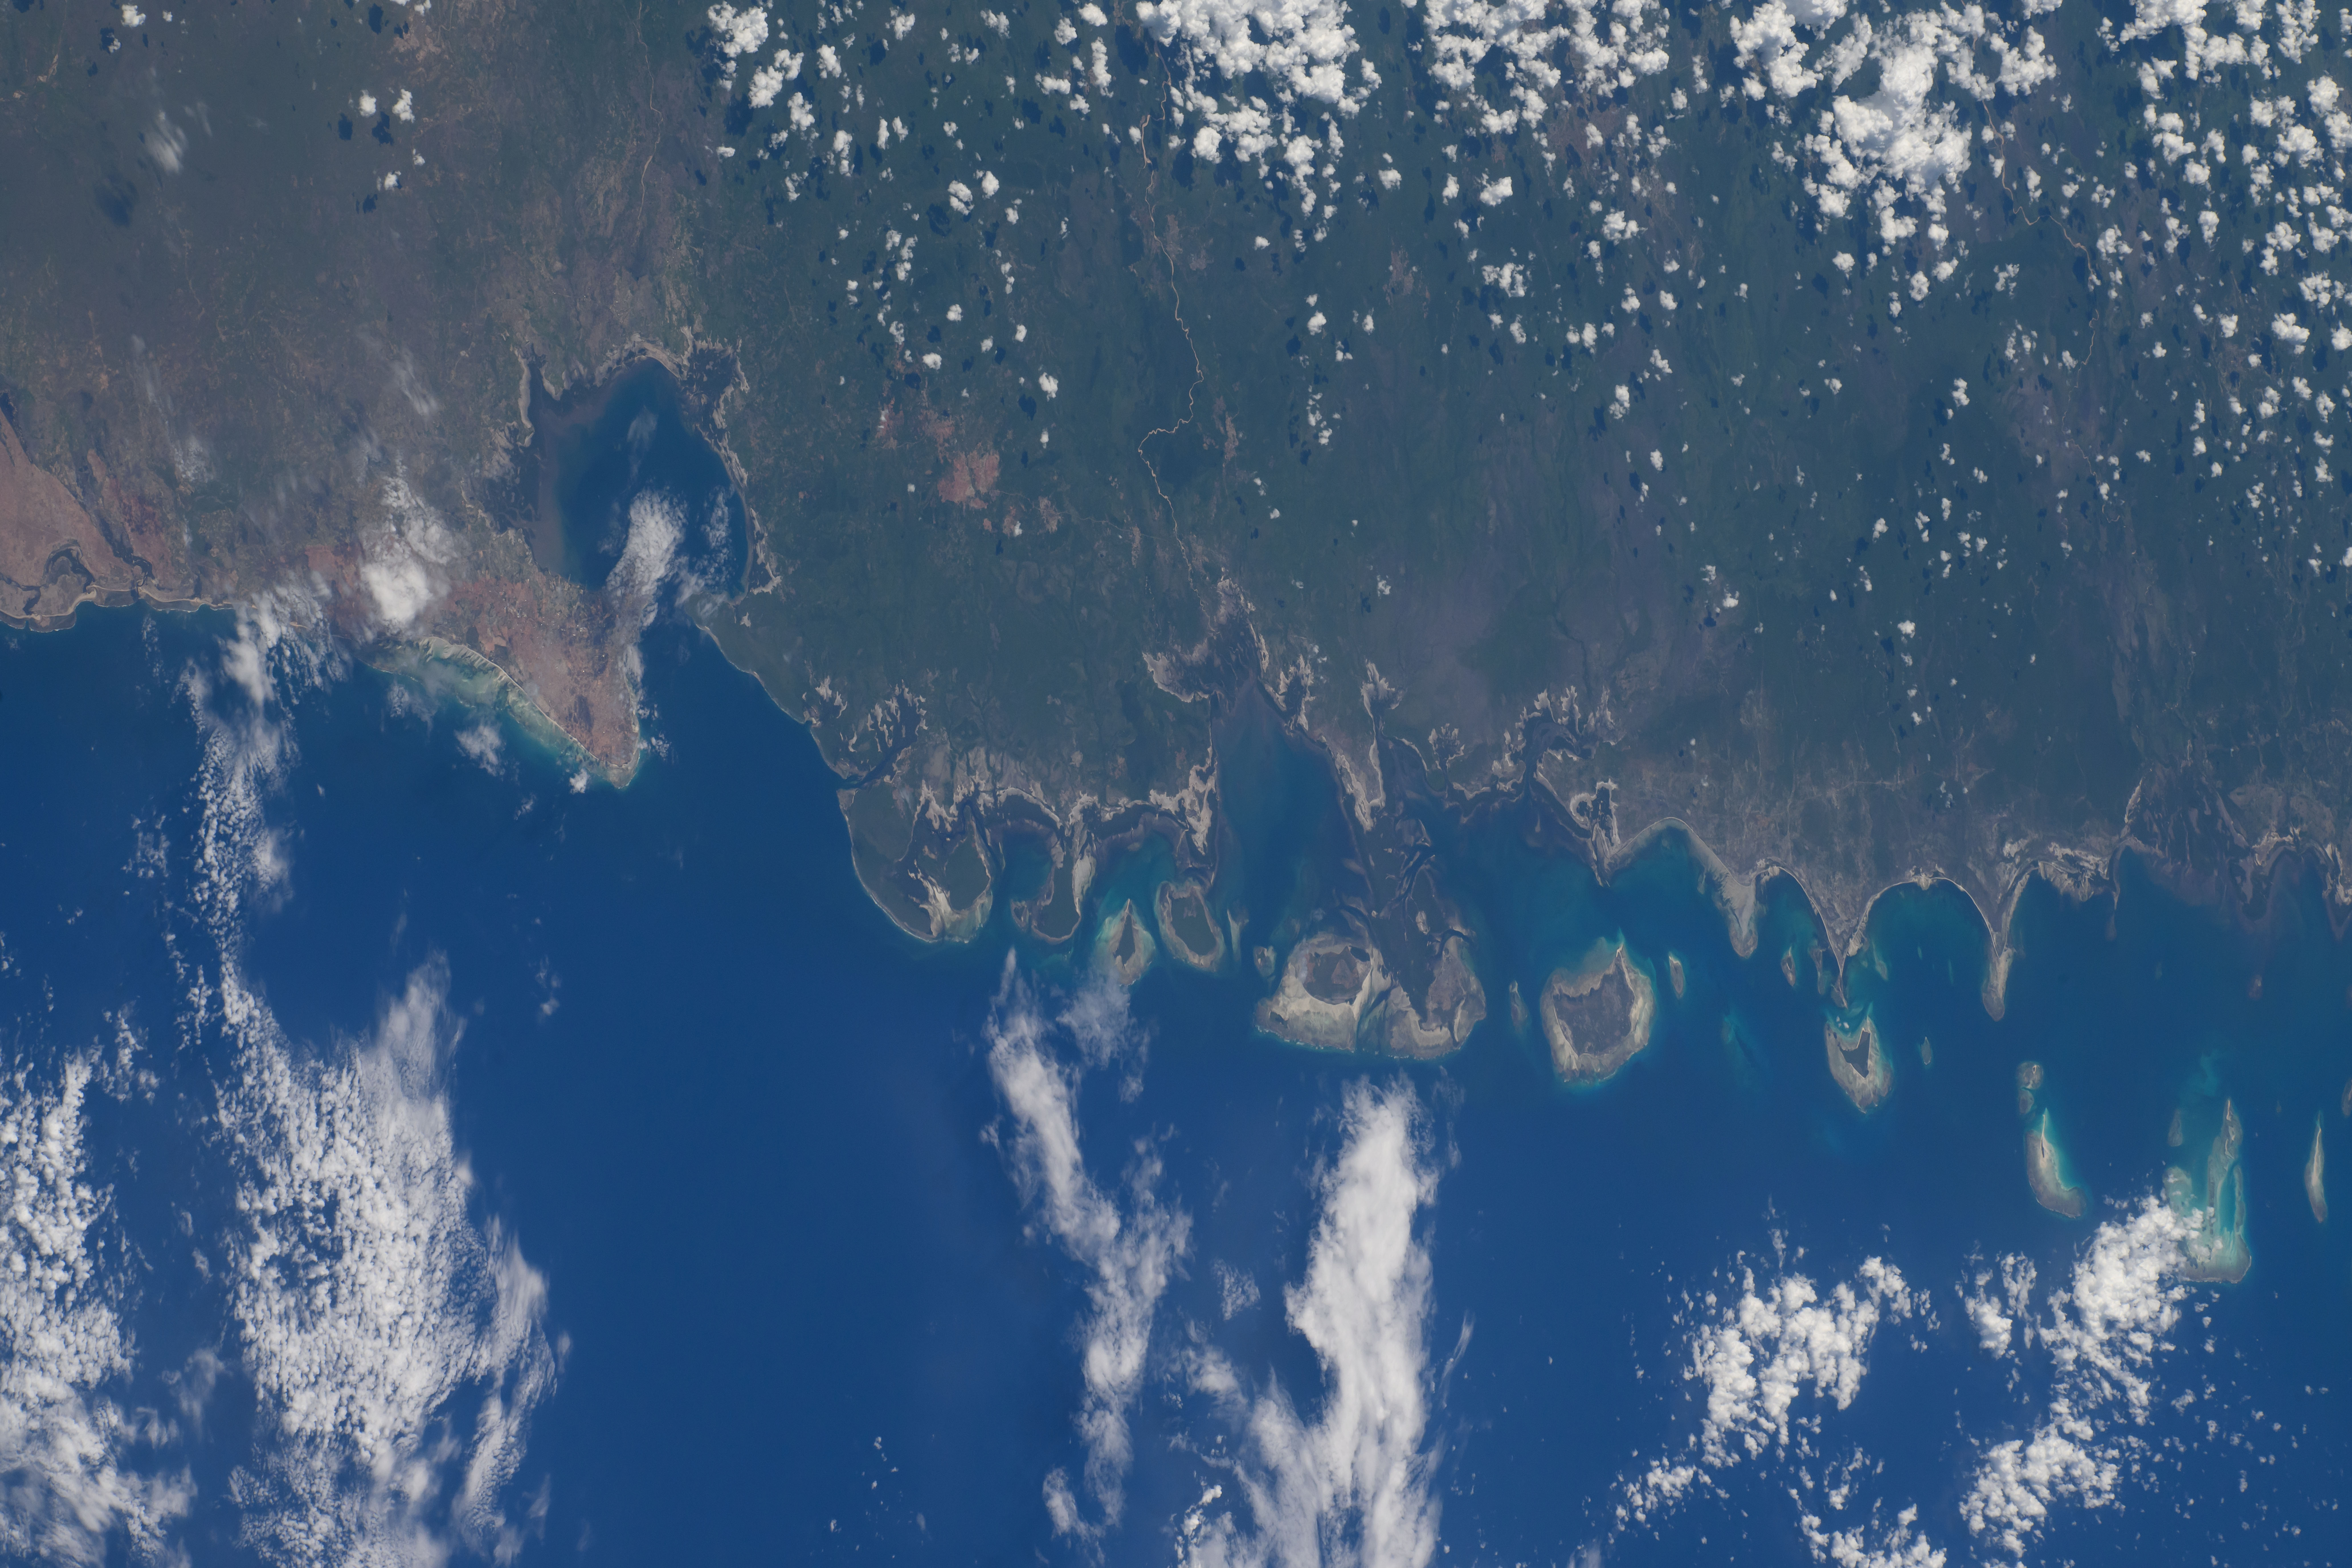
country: MOZAMBIQUE
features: PEMBA BAY, FLOODING, ARIMBA, MONTEPUEZ RIVER, METUGE, MURREBUE, MEGARUMA RIVER, PEMBA
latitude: -12.4
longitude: 40.4
